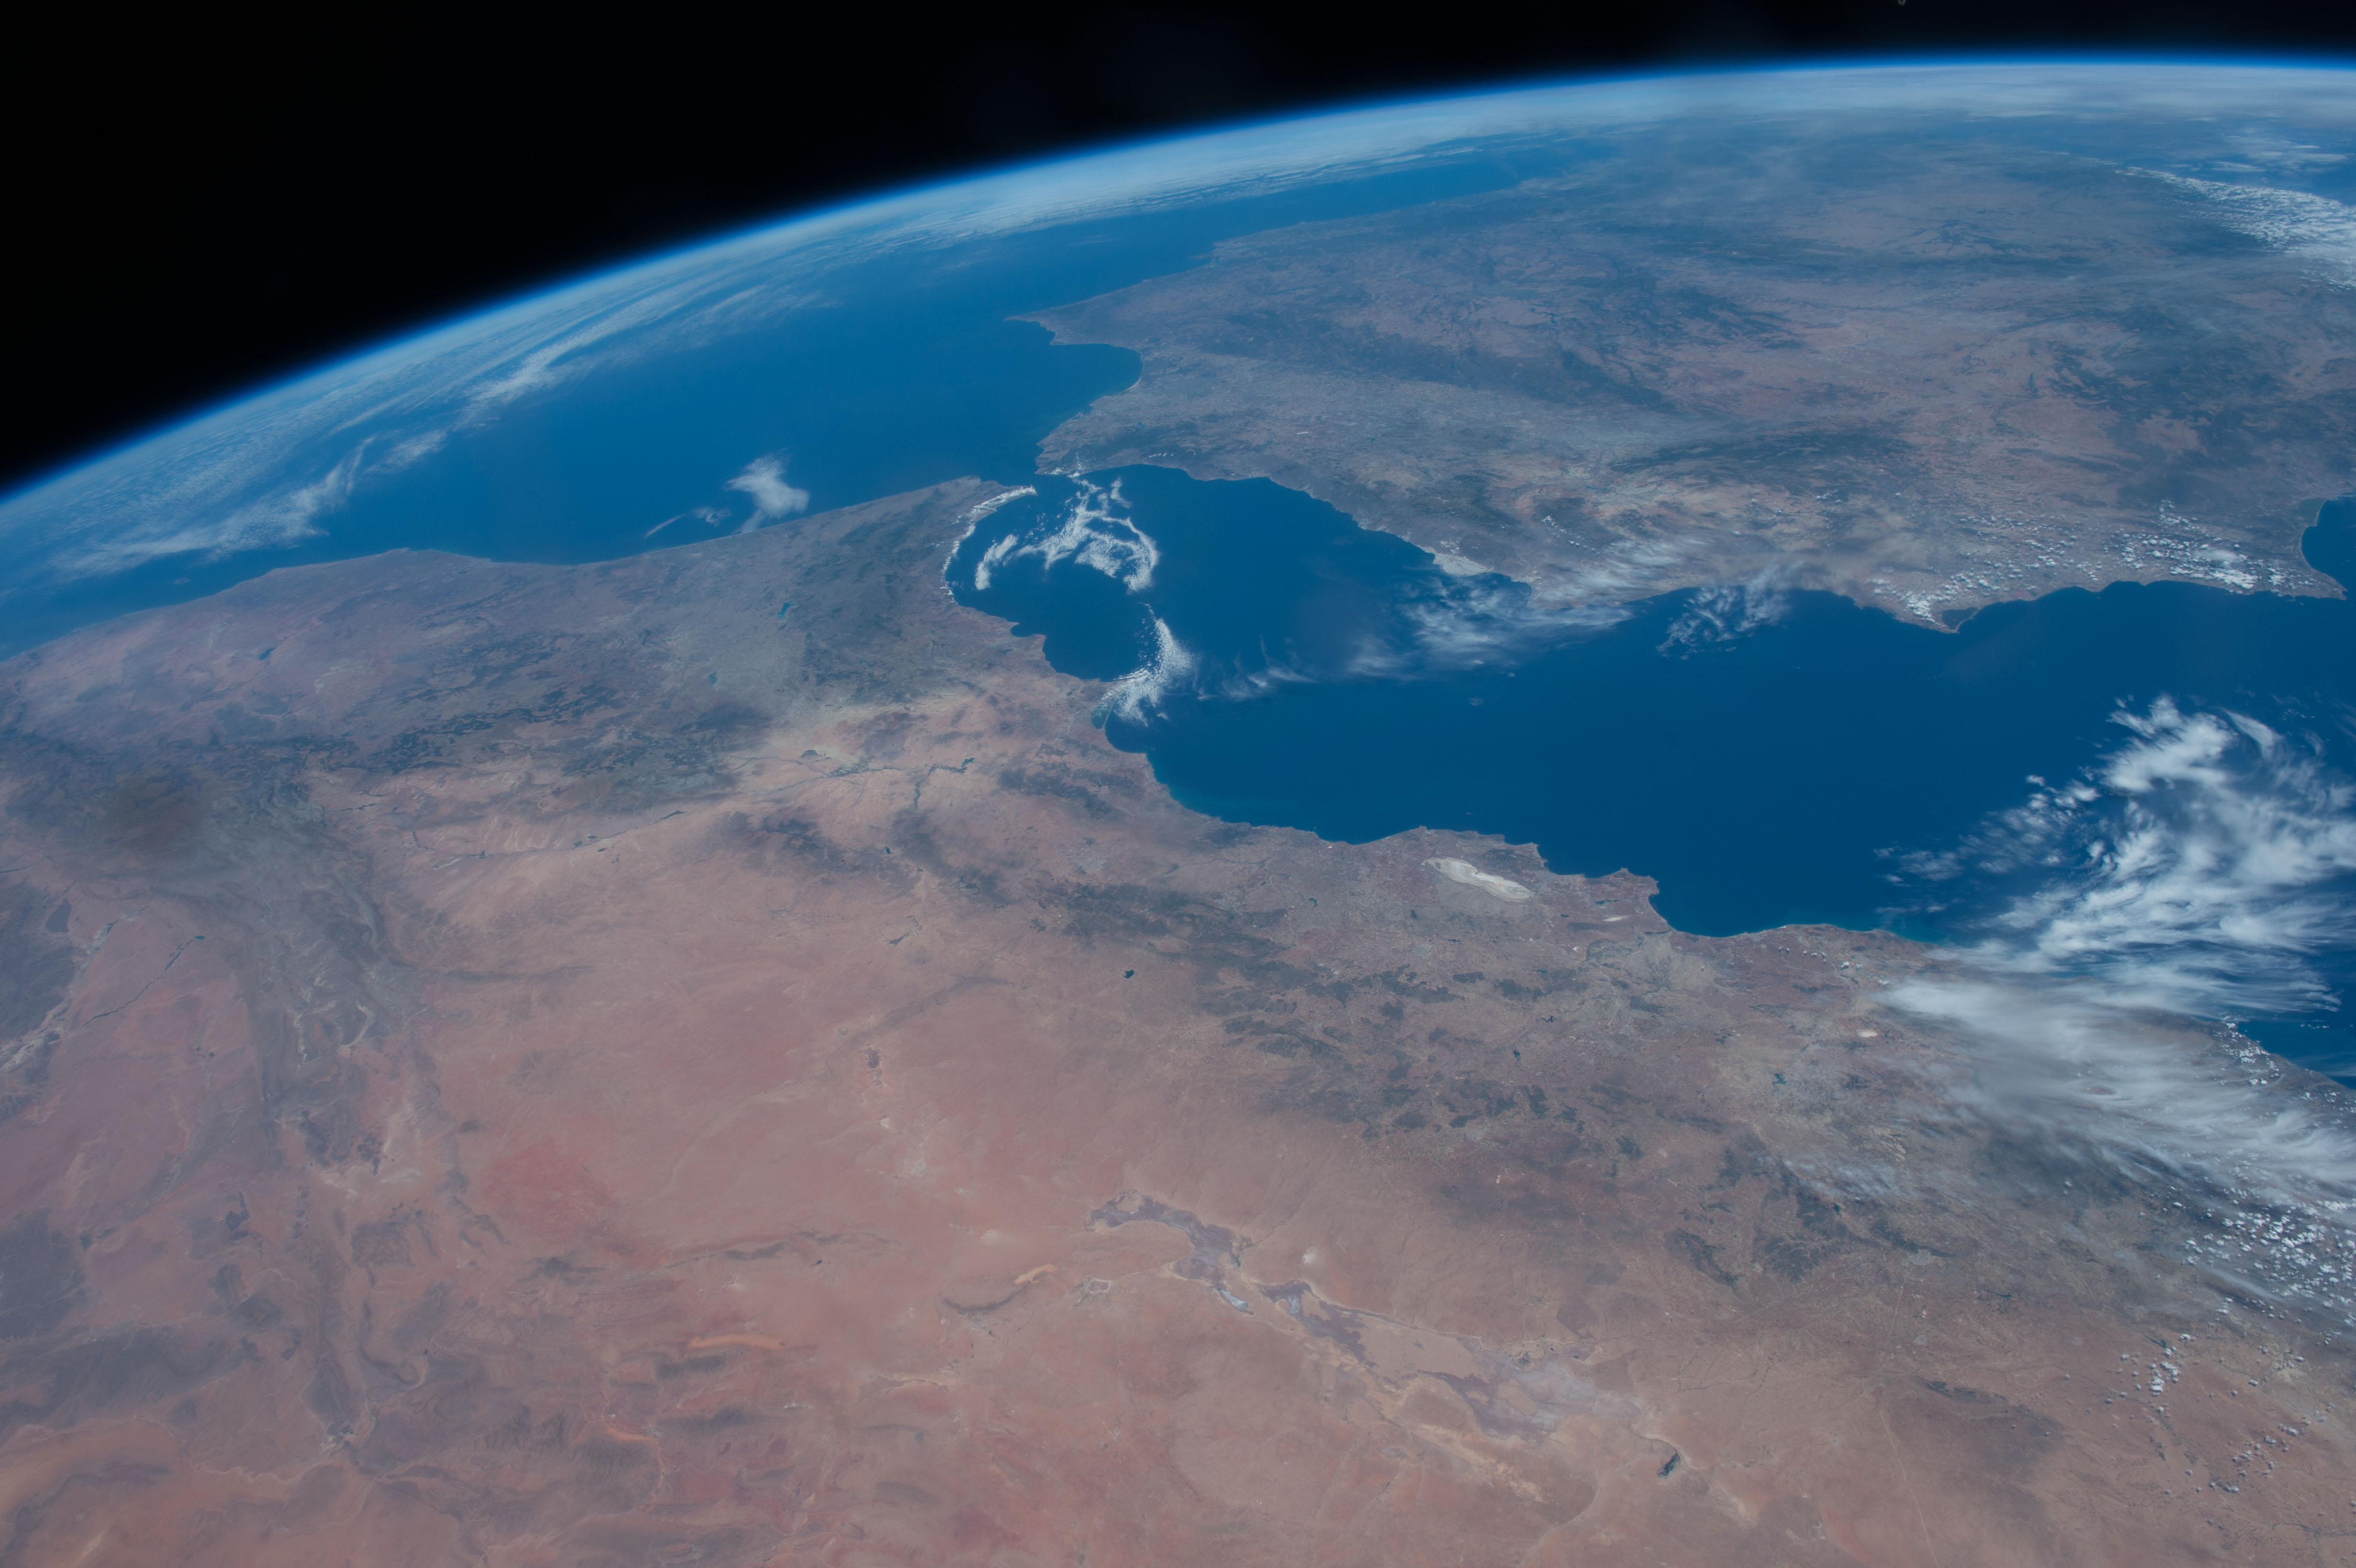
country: ALGERIA
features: ALBORAN SEA,PORTUGAL,STRAIT OF GIBRALTAR,ALGERIA,ATLANTIC OCEAN,SPAIN,MOROCCO,GULF OF CADIZ,HORIZON
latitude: 35.0
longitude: -2.5
